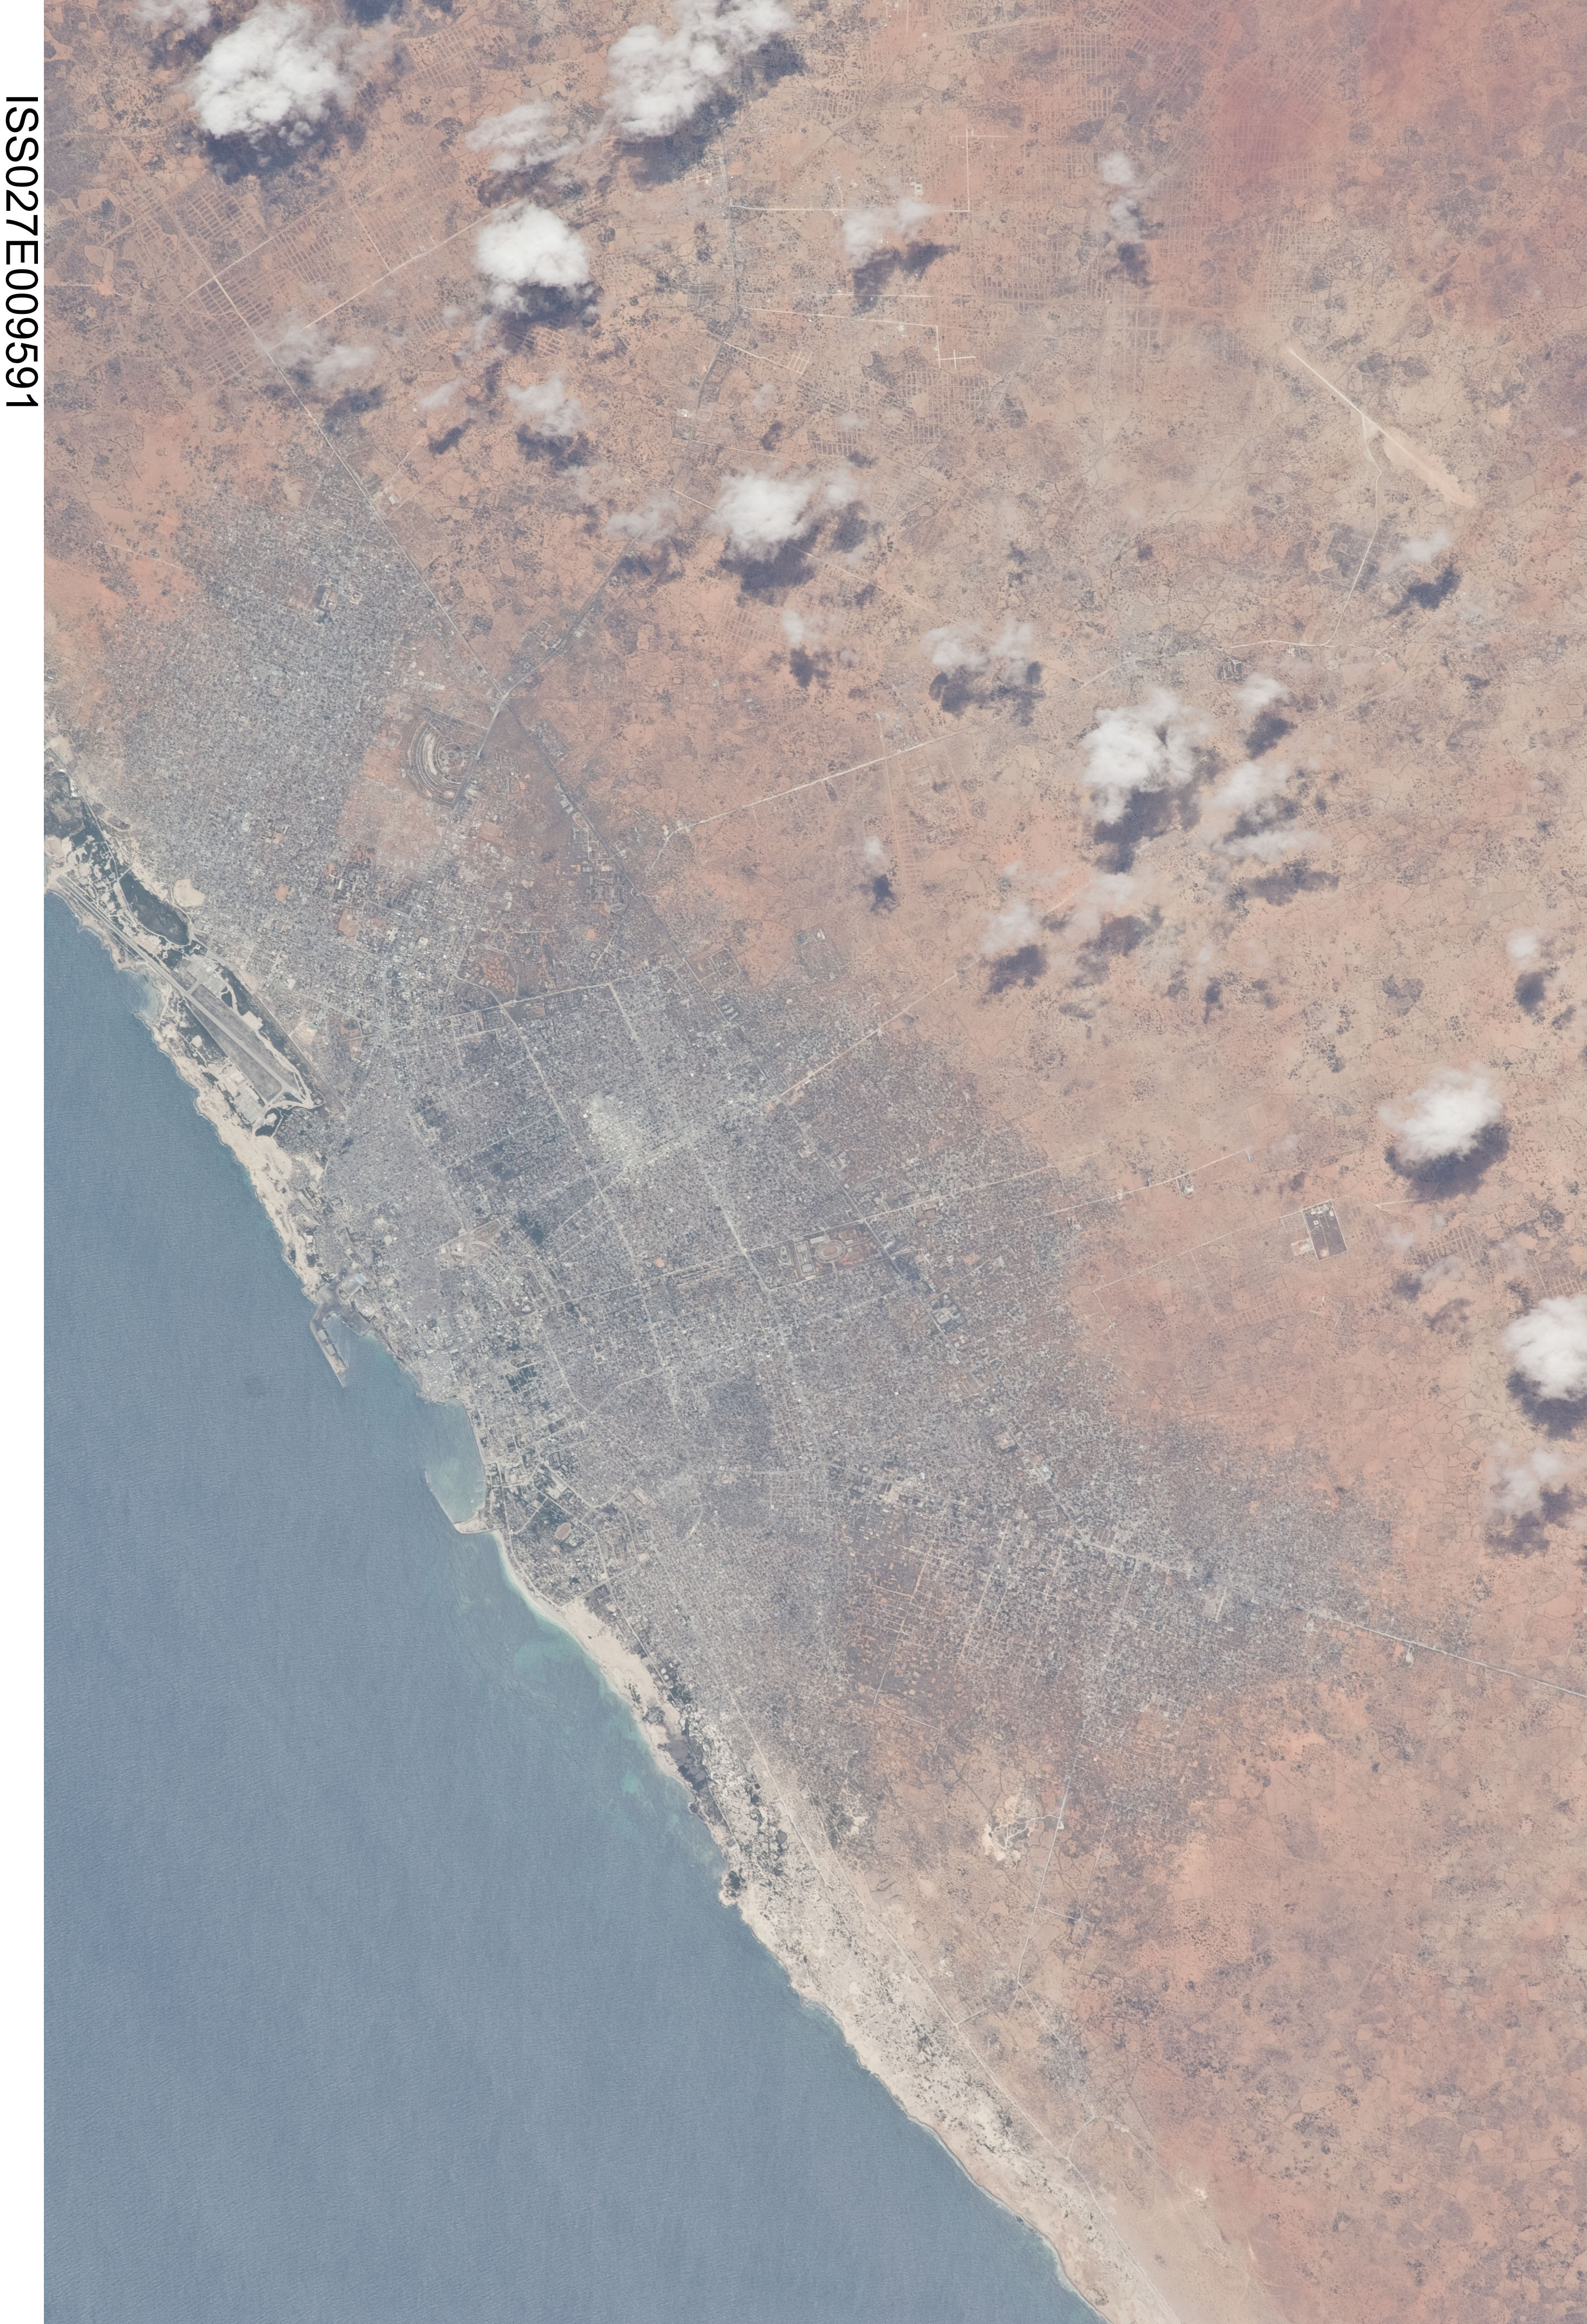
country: SOMALIA
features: MOGADISHU
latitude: 2.1
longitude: 45.3
